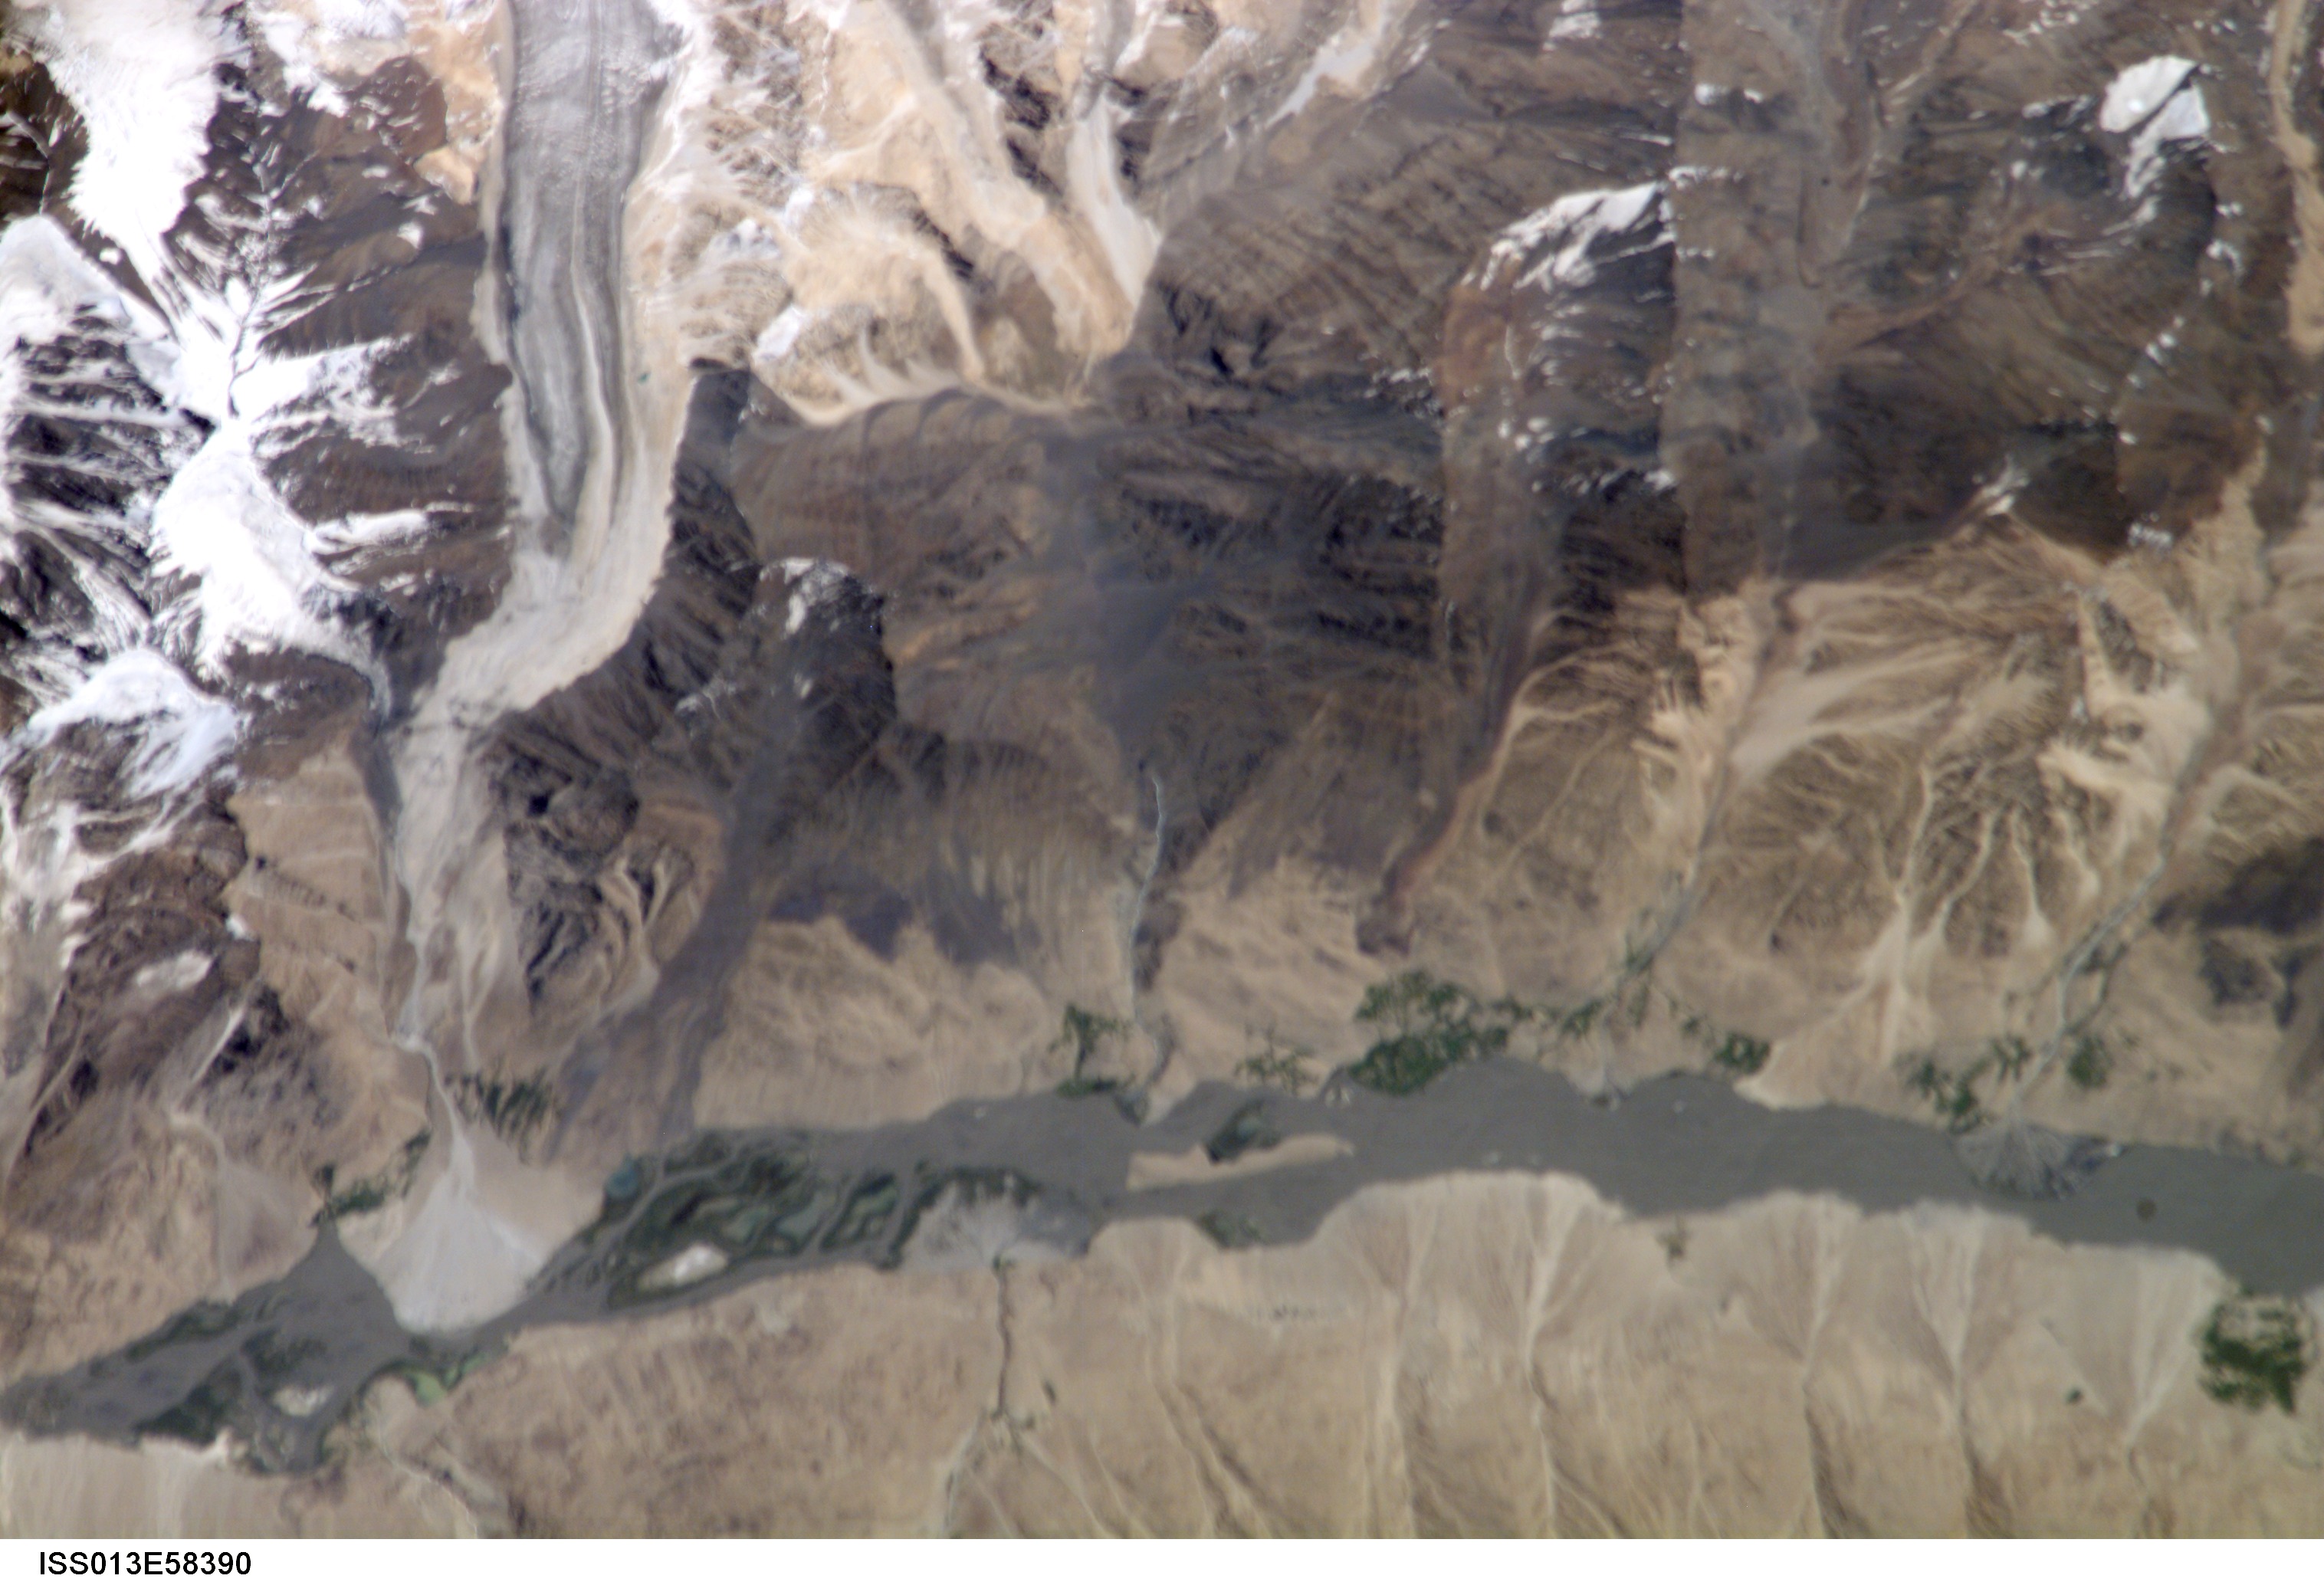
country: AFGHANISTAN
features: OSKU RIVER, RAVINES, GL.
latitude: 37.0
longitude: 73.2
